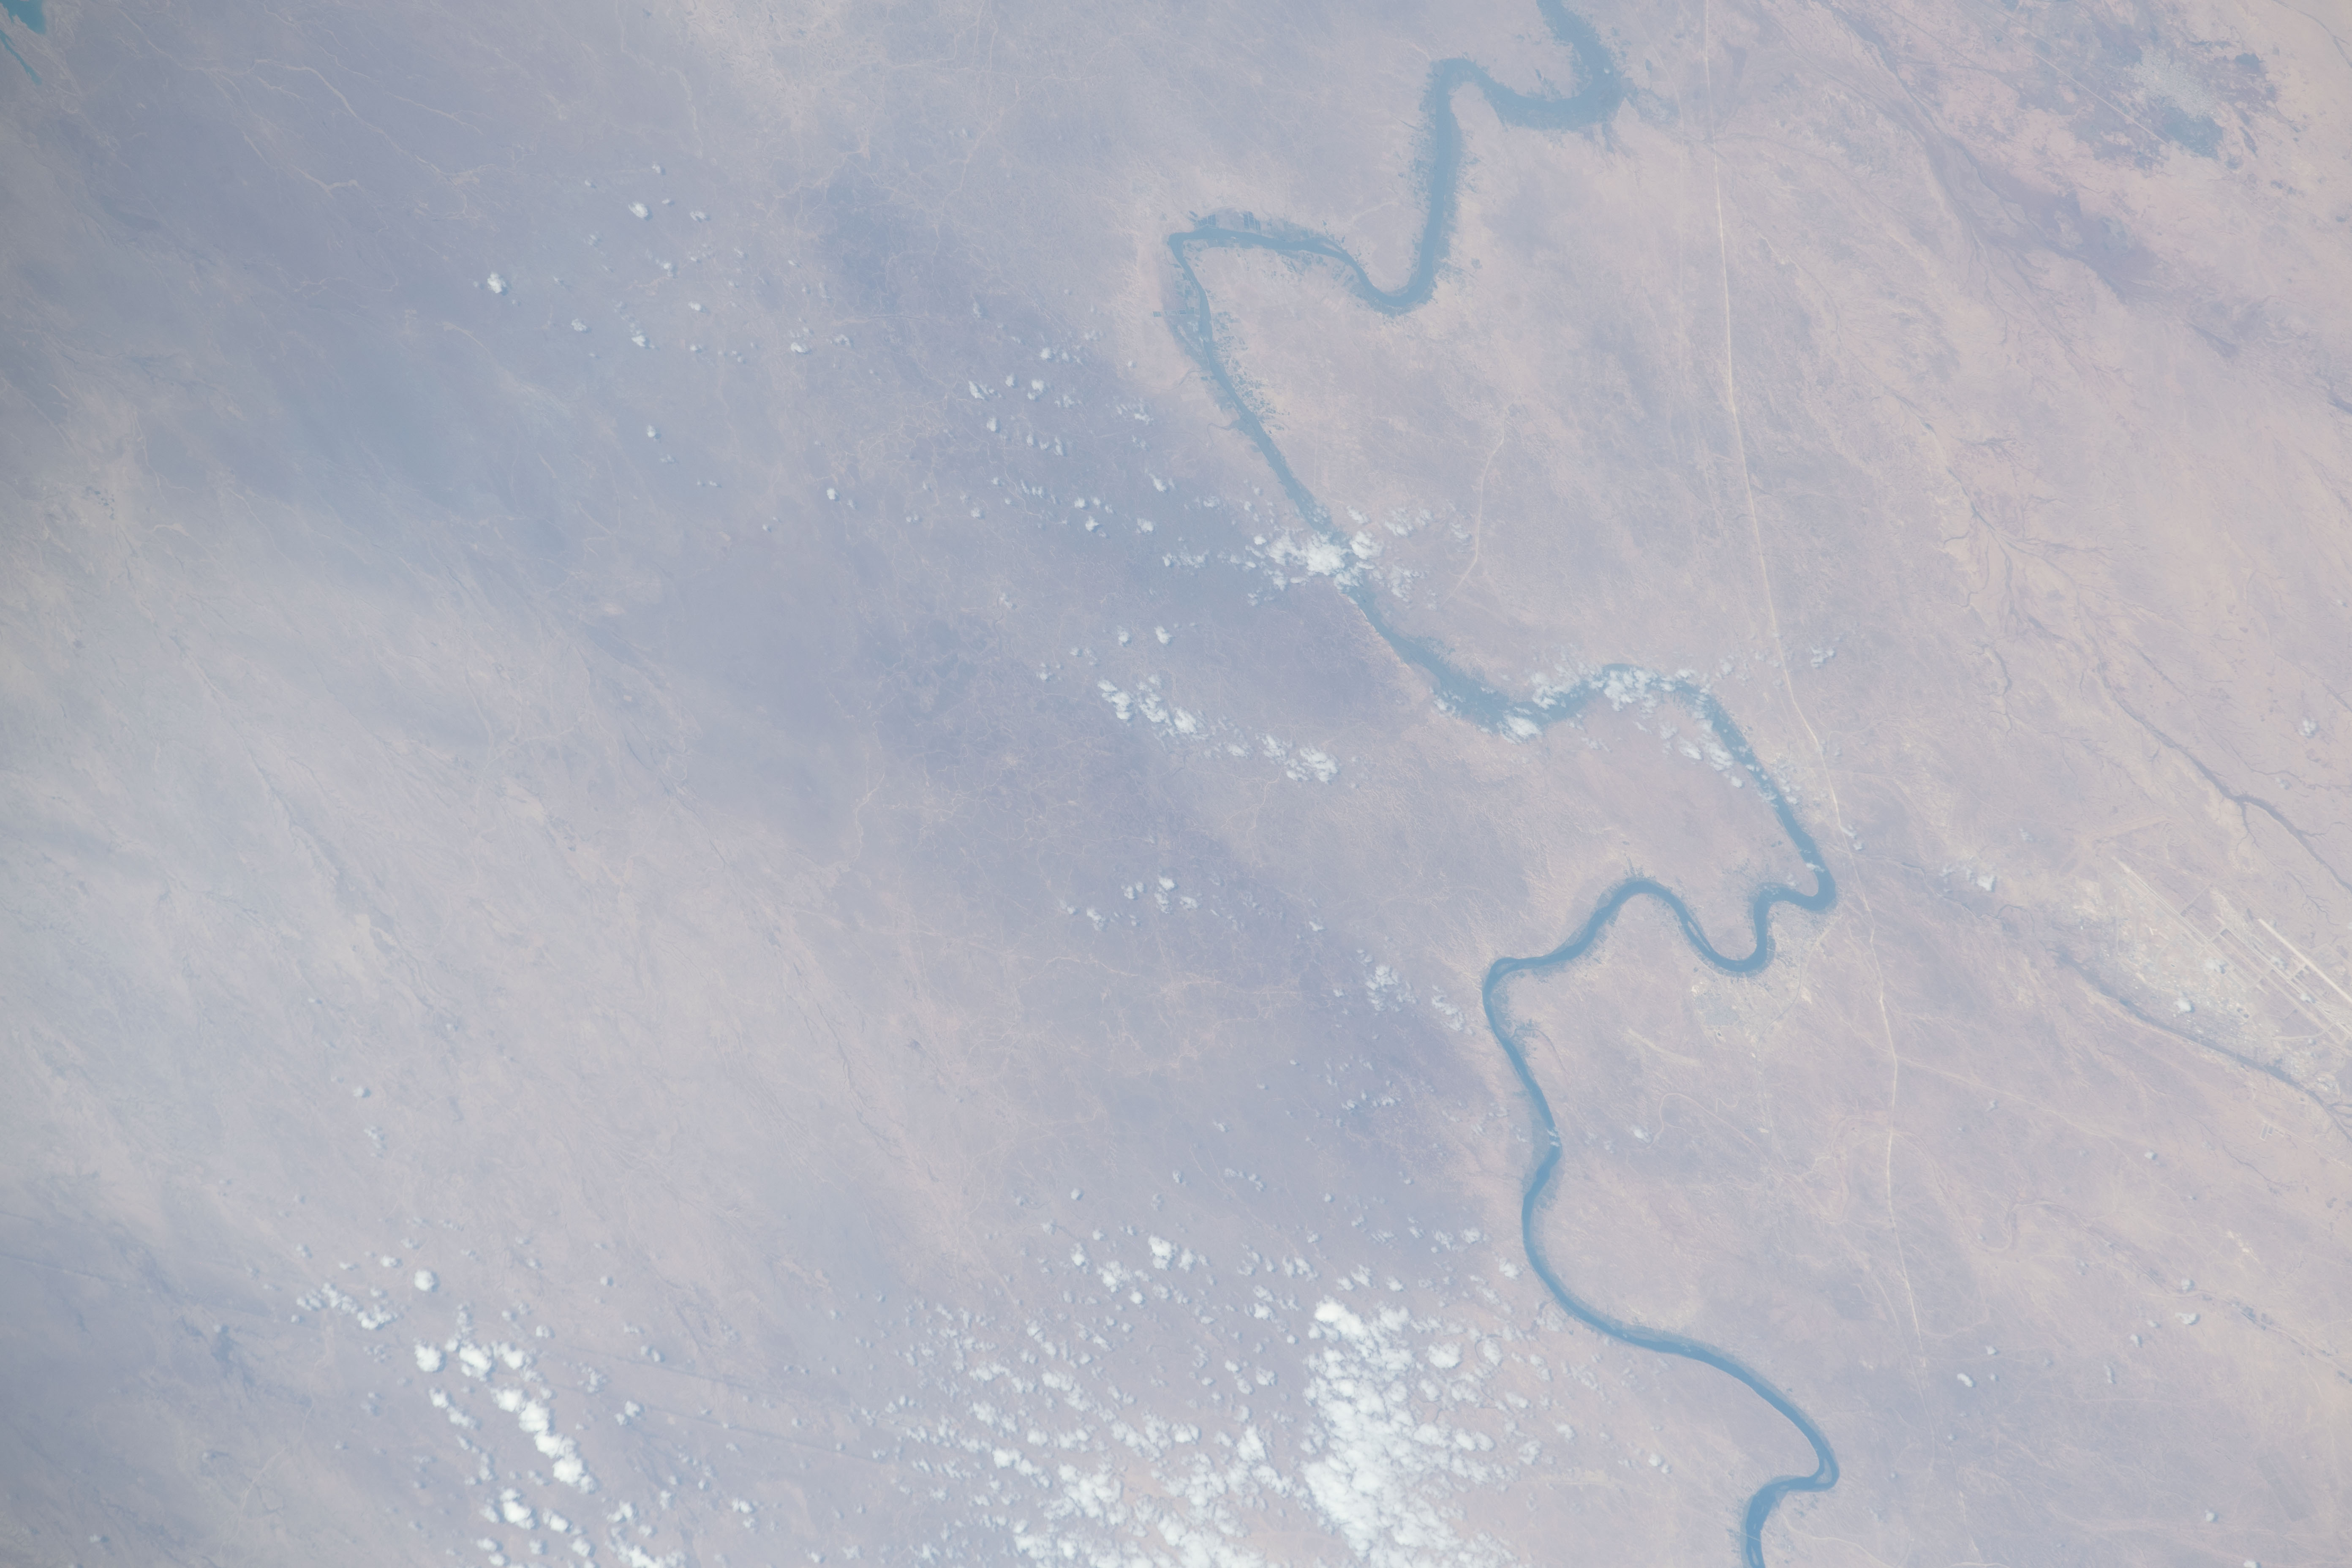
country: IRAQ
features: EUPHRATES RIVER
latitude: 34.0
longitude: 42.7
